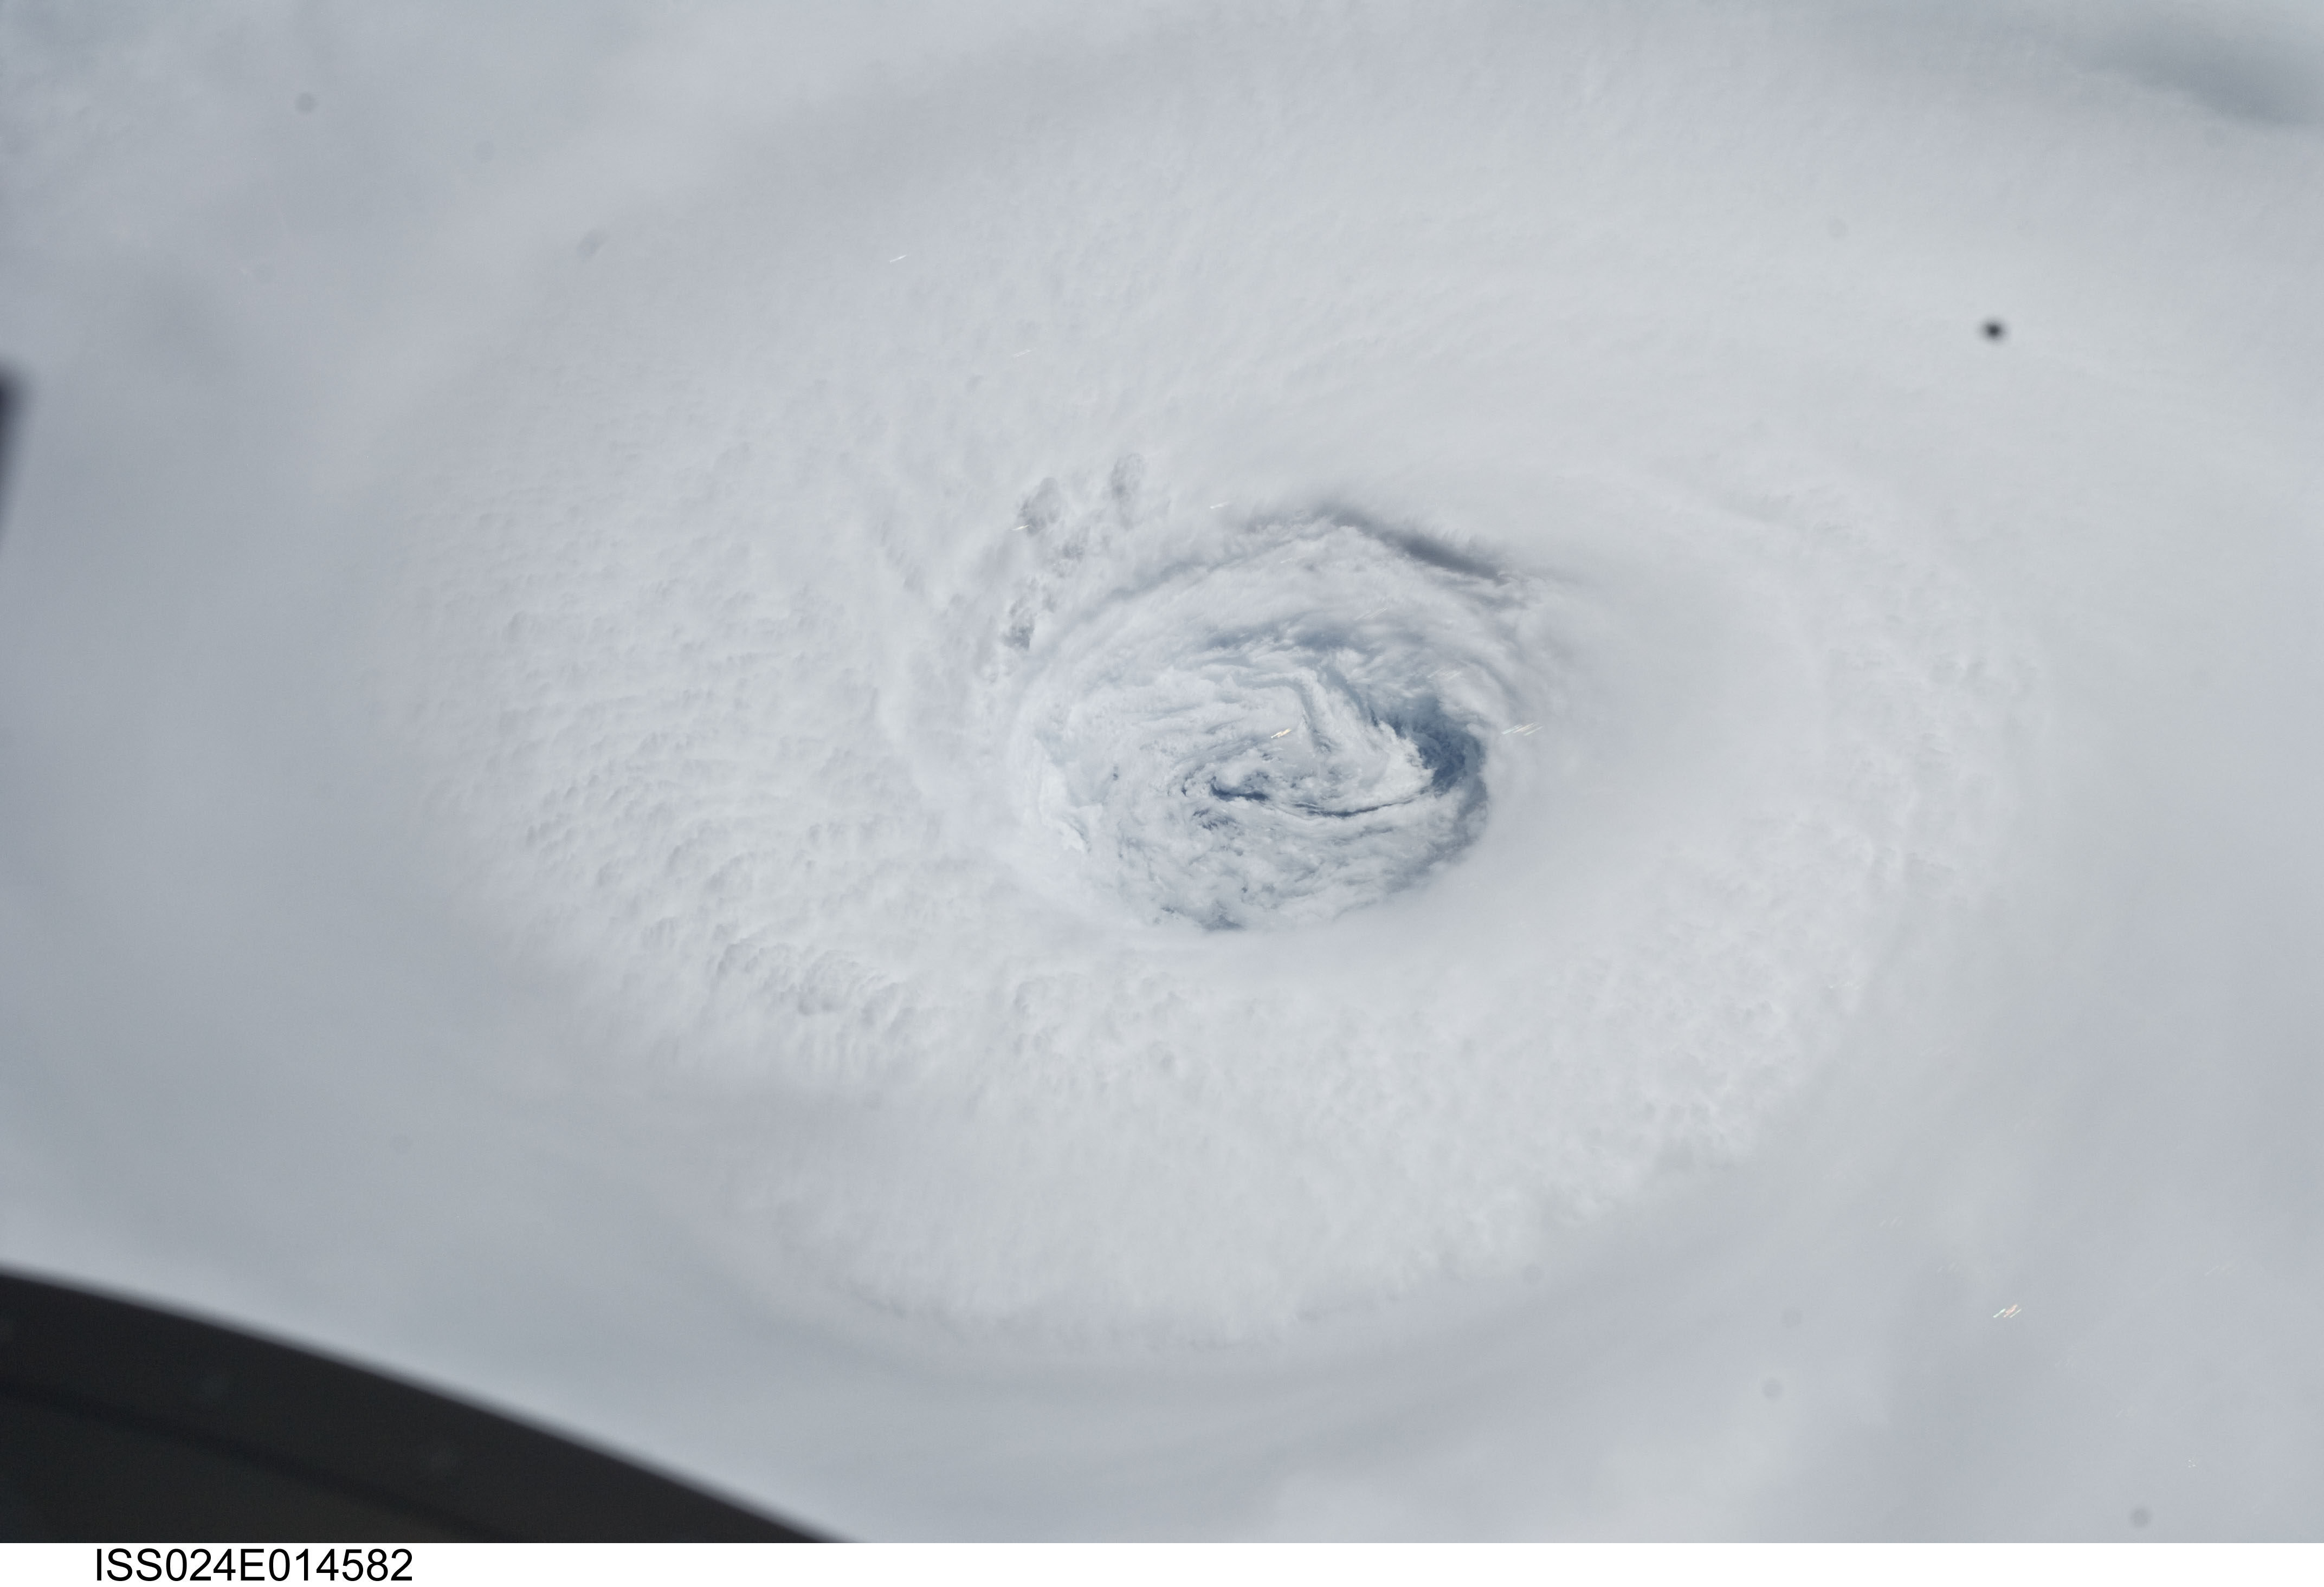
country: ATLANTIC OCEAN
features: HURRICANE IGOR, EYE STRUCTURE, SPIRAL BANDS, ISS
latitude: 18.5
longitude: -52.5
